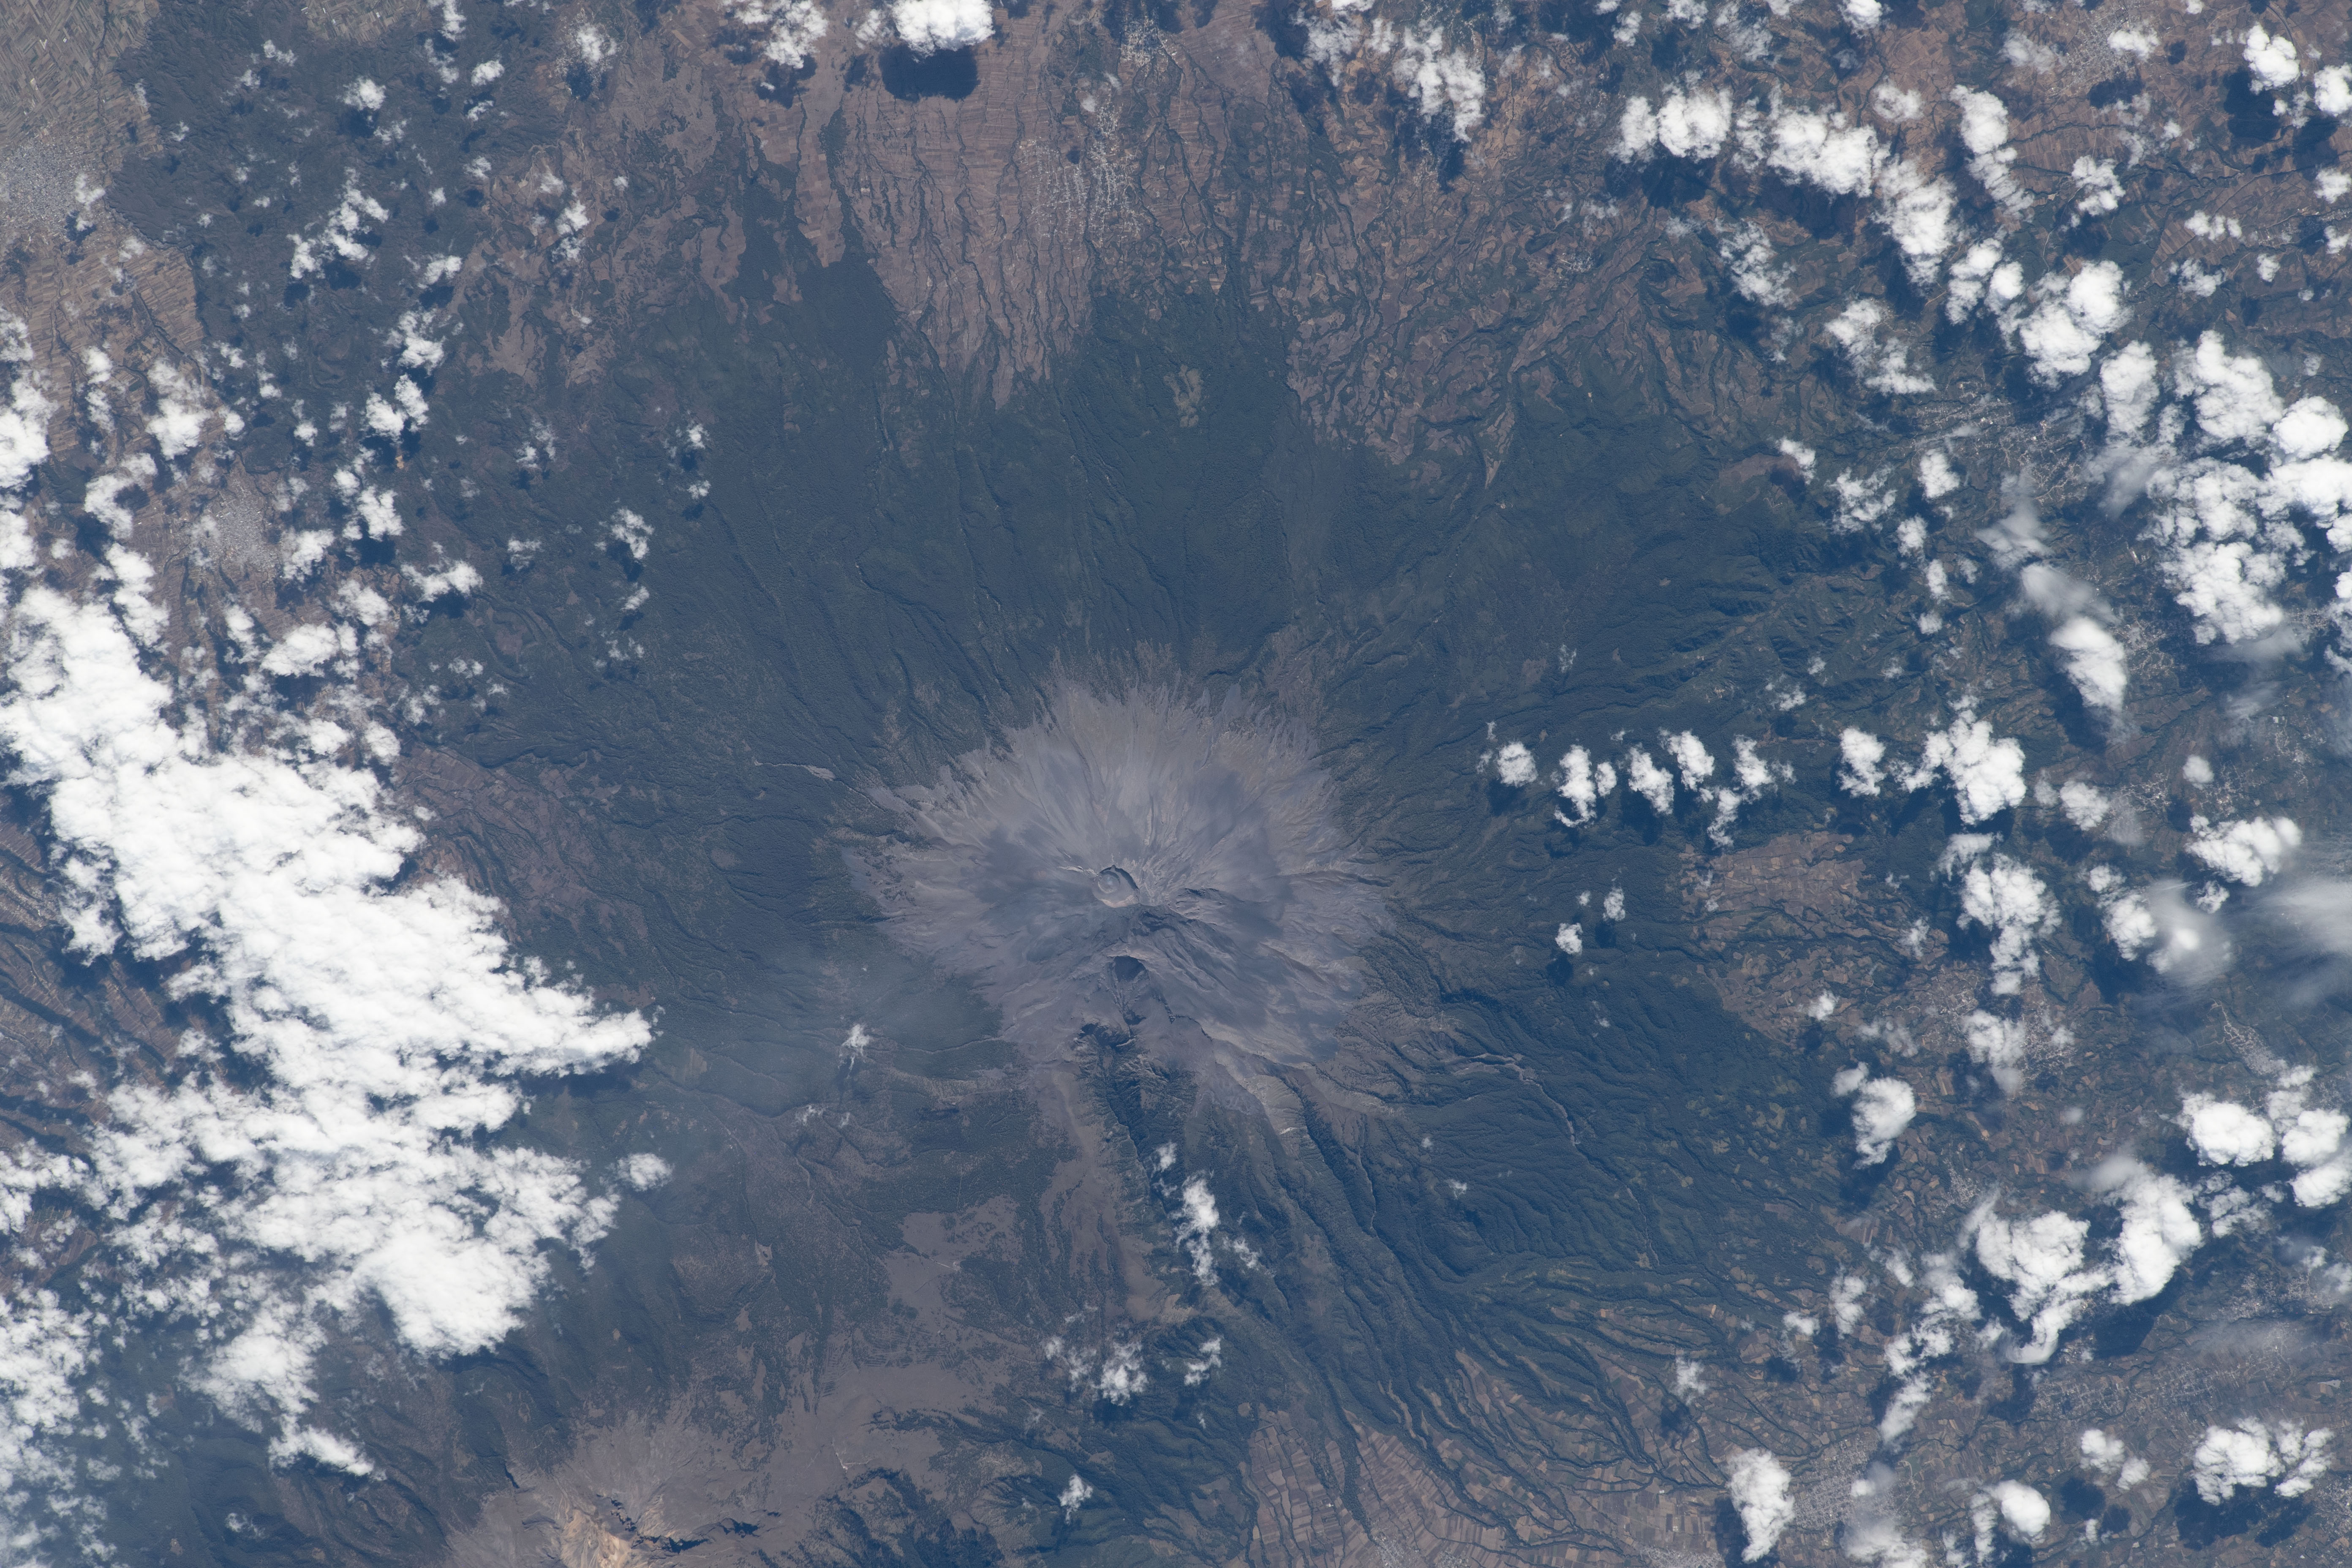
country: MEXICO
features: POPOCATEPETL VOLCANO
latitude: 19.0
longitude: -98.6
